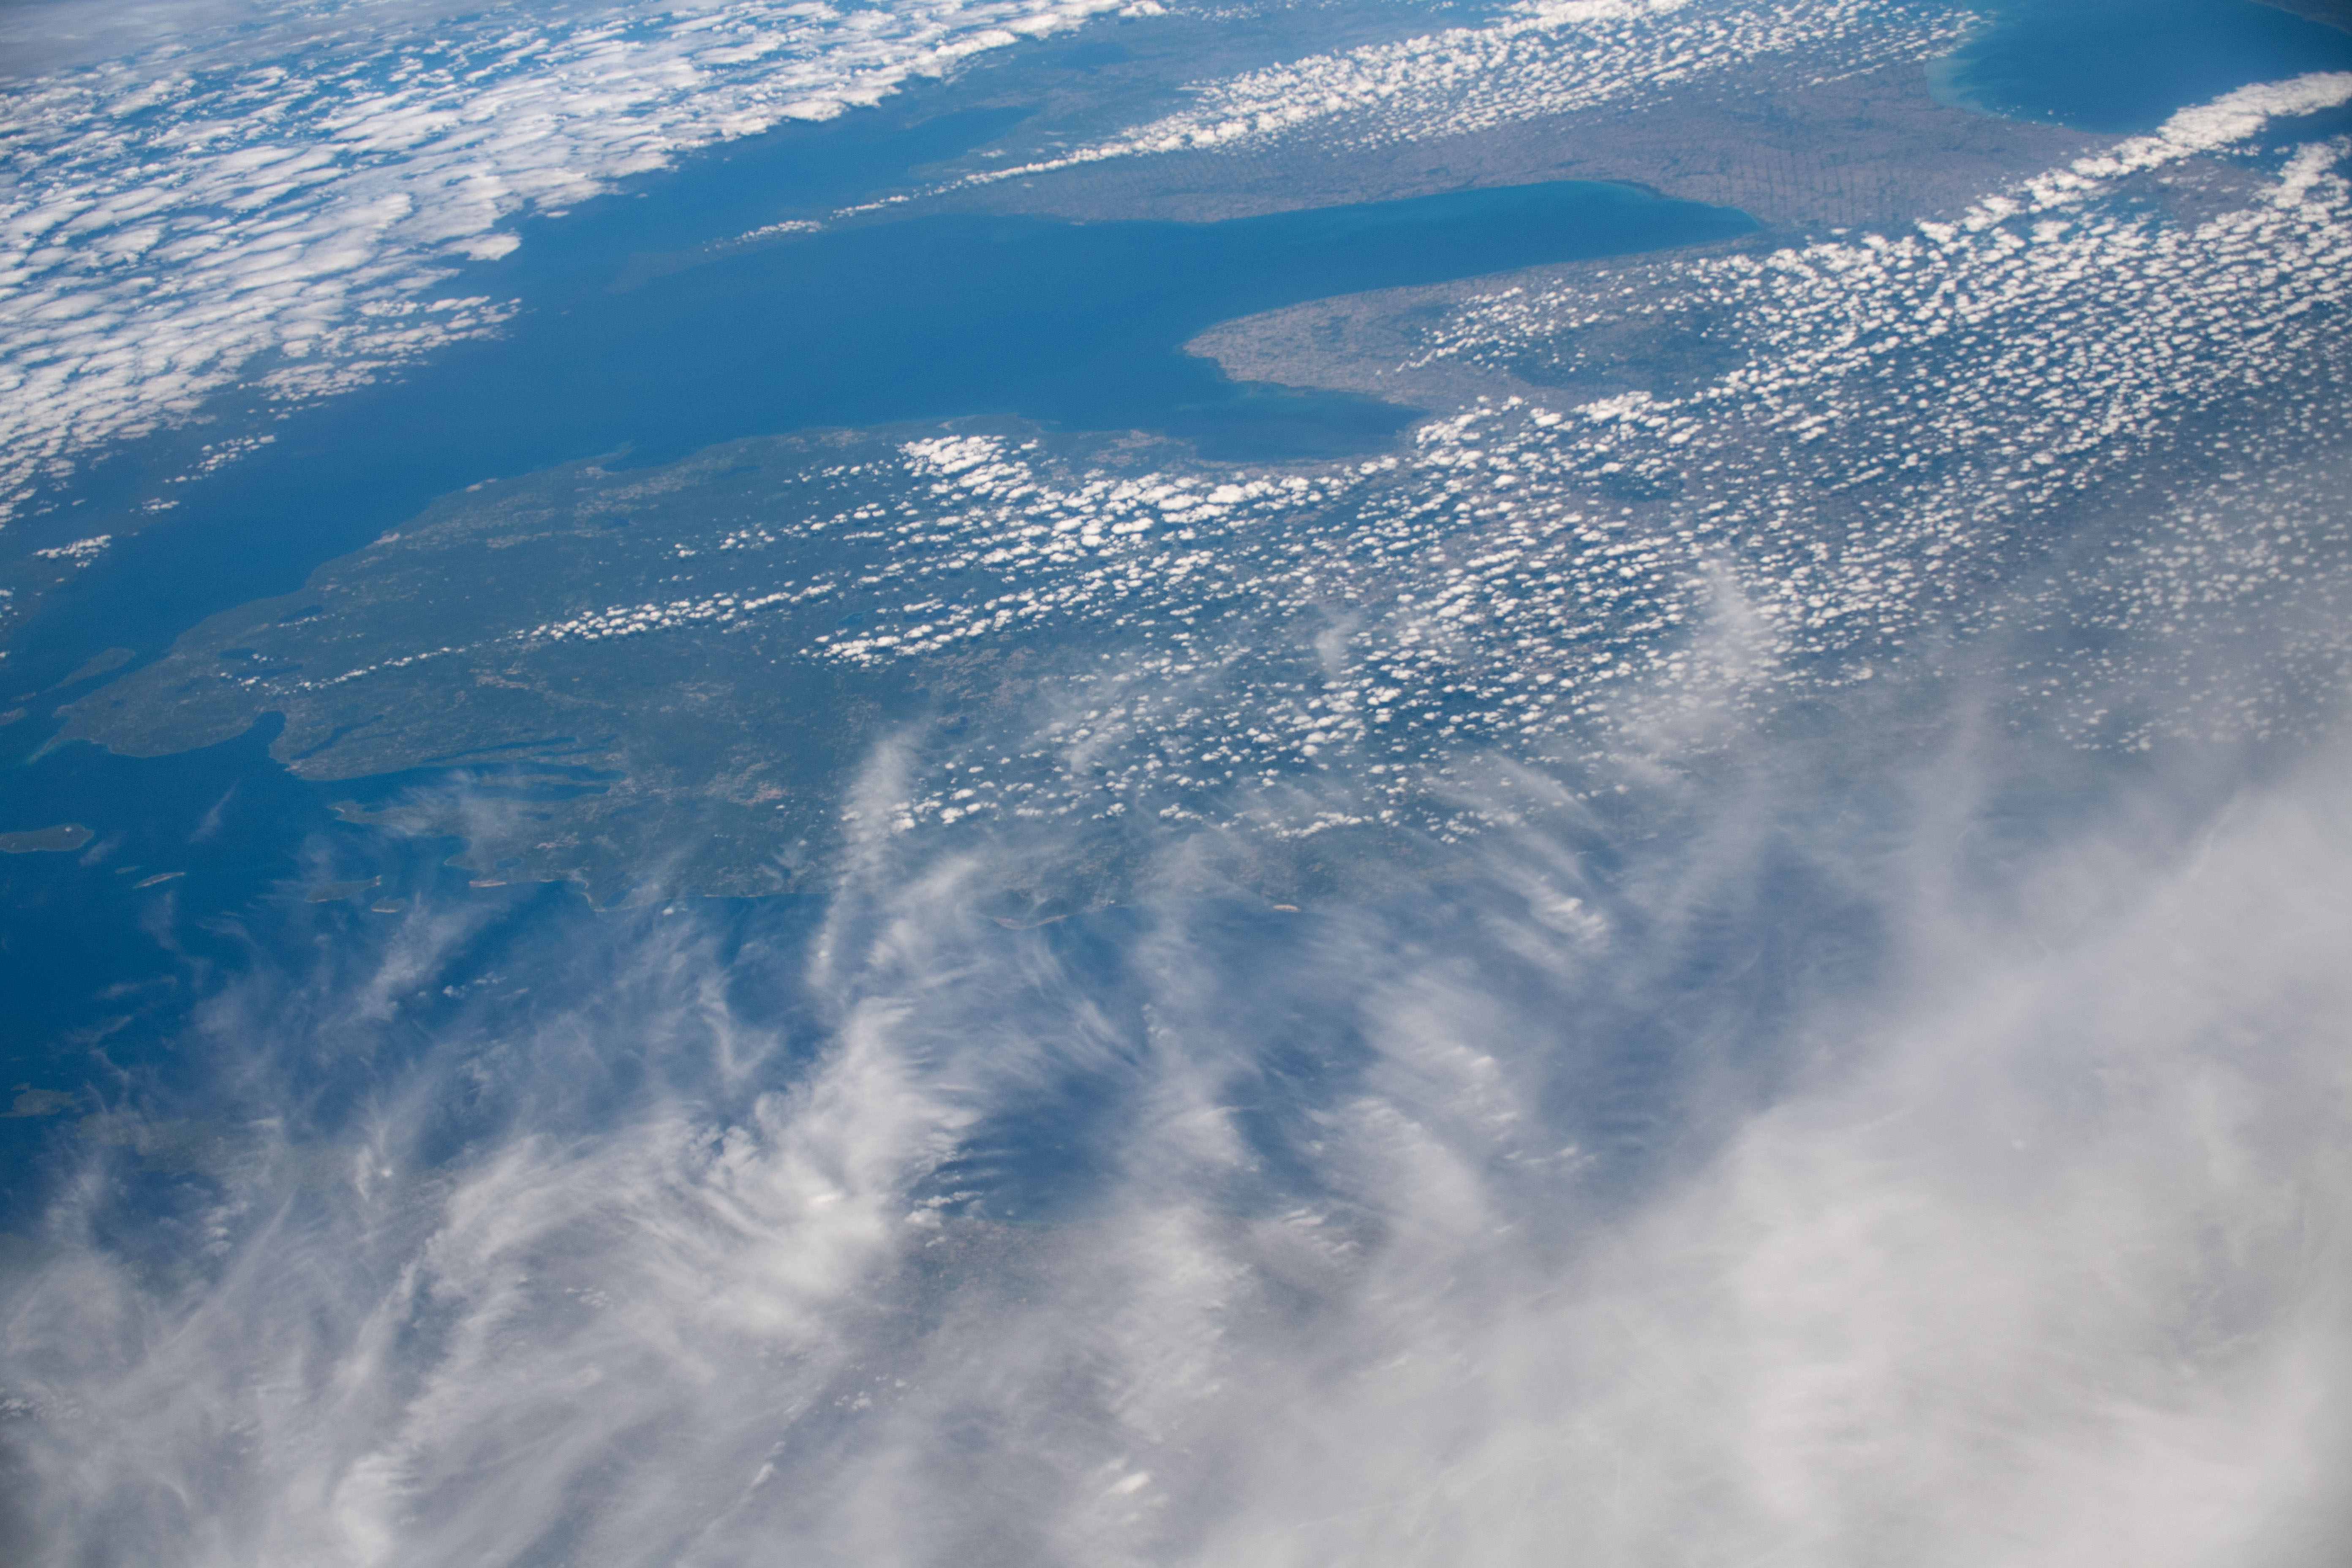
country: USA-MICHIGAN
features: LAKE HURON, SAGINAW BAY, LAKE MICHIGAN, MICHIGAN, SOUTH FOX ISLAND
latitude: 43.8
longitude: -86.0
